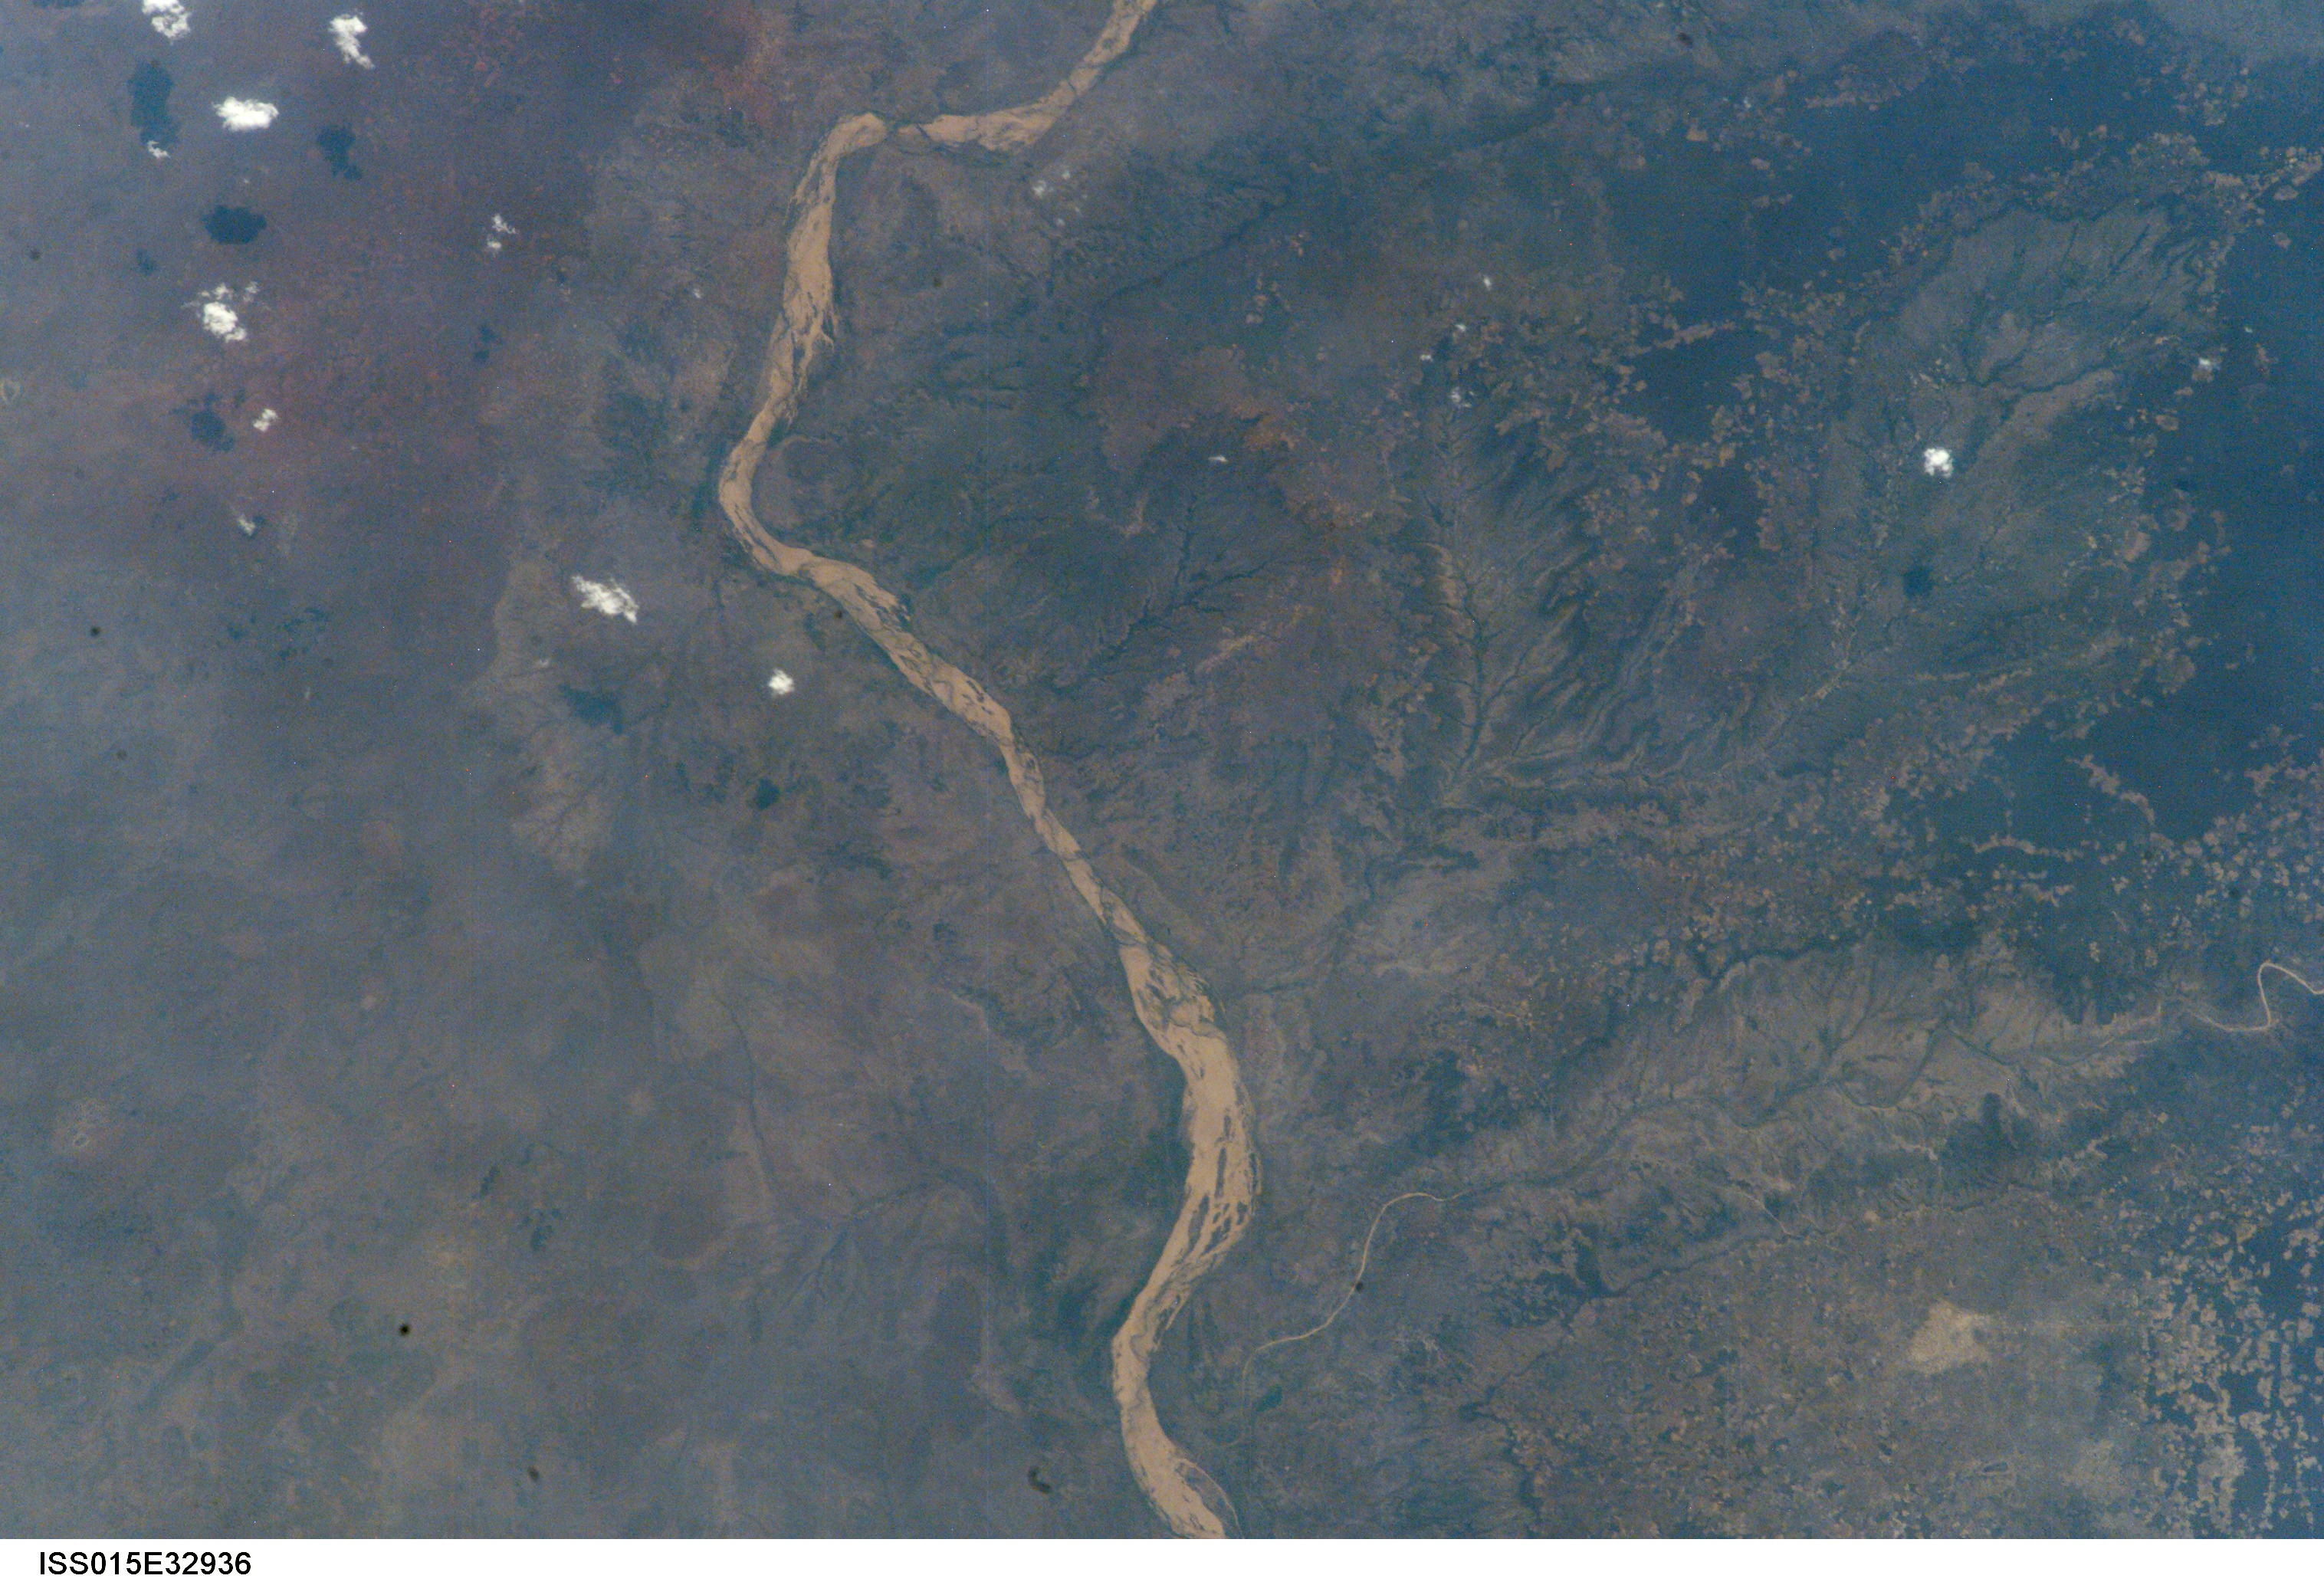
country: MOZAMBIQUE
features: SAVE R., FOR., NEAR CHIPOBILA
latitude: -21.5
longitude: 33.0
